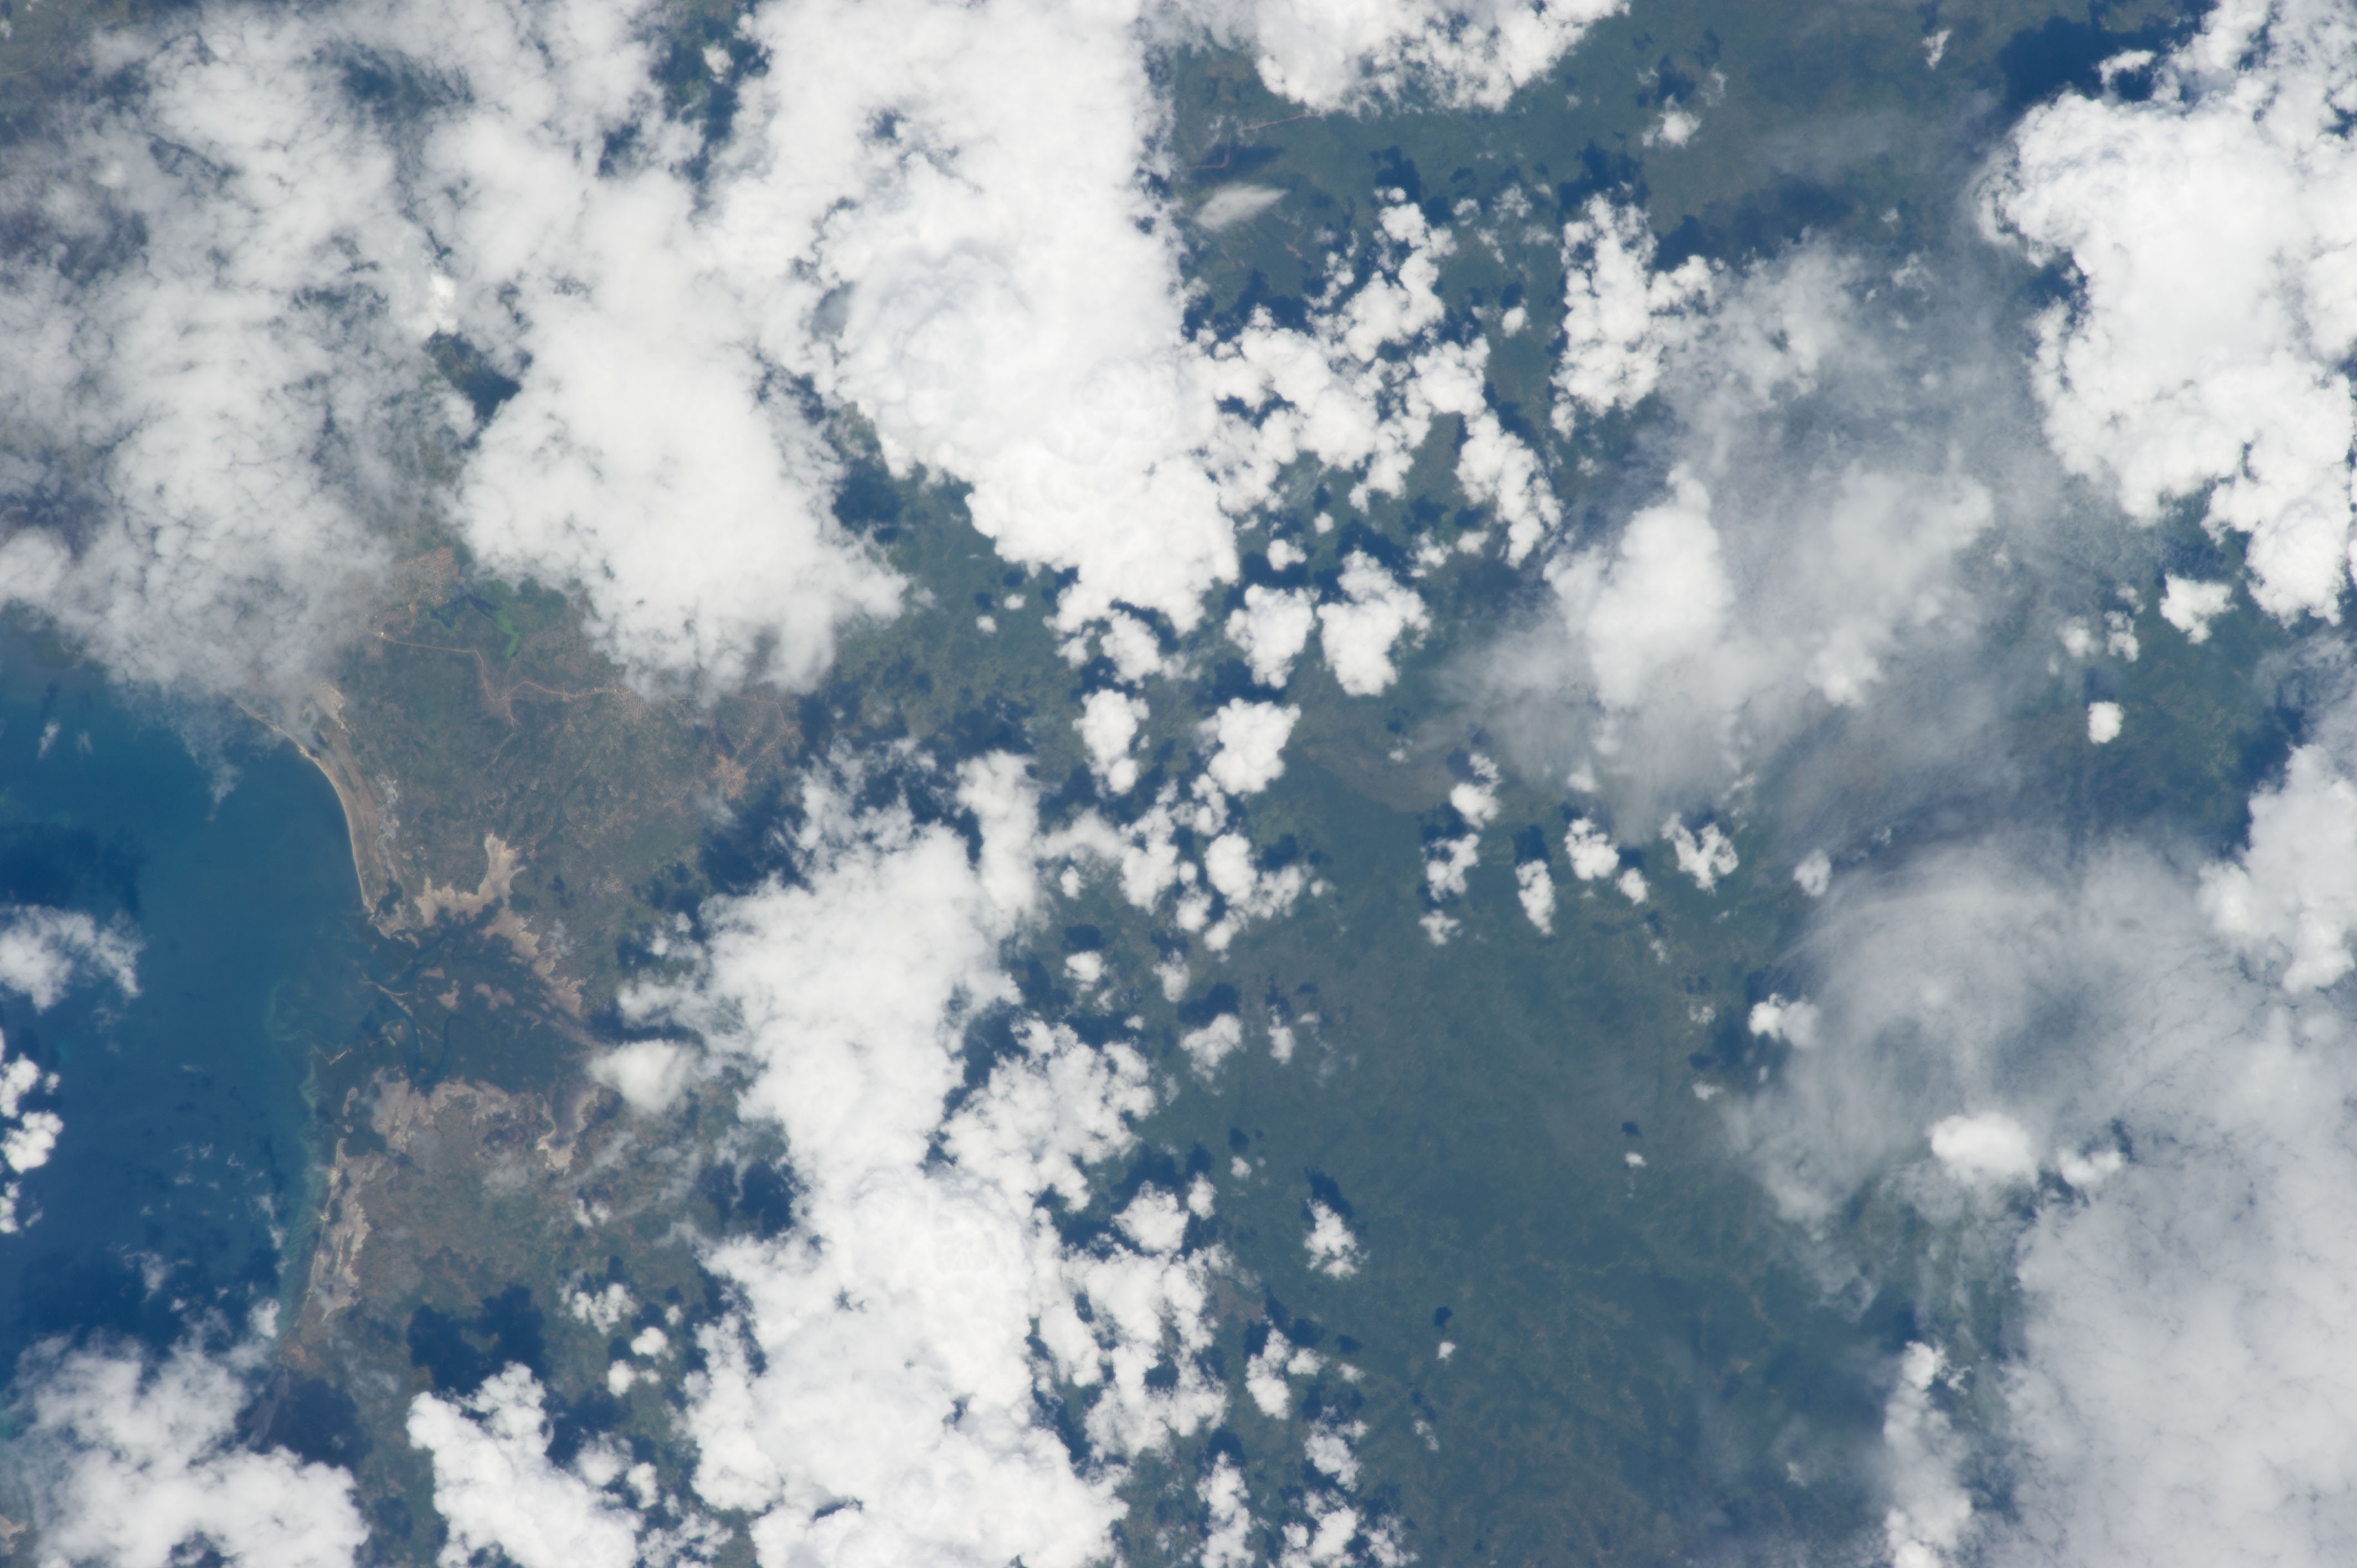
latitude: -12.9
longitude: 40.3
